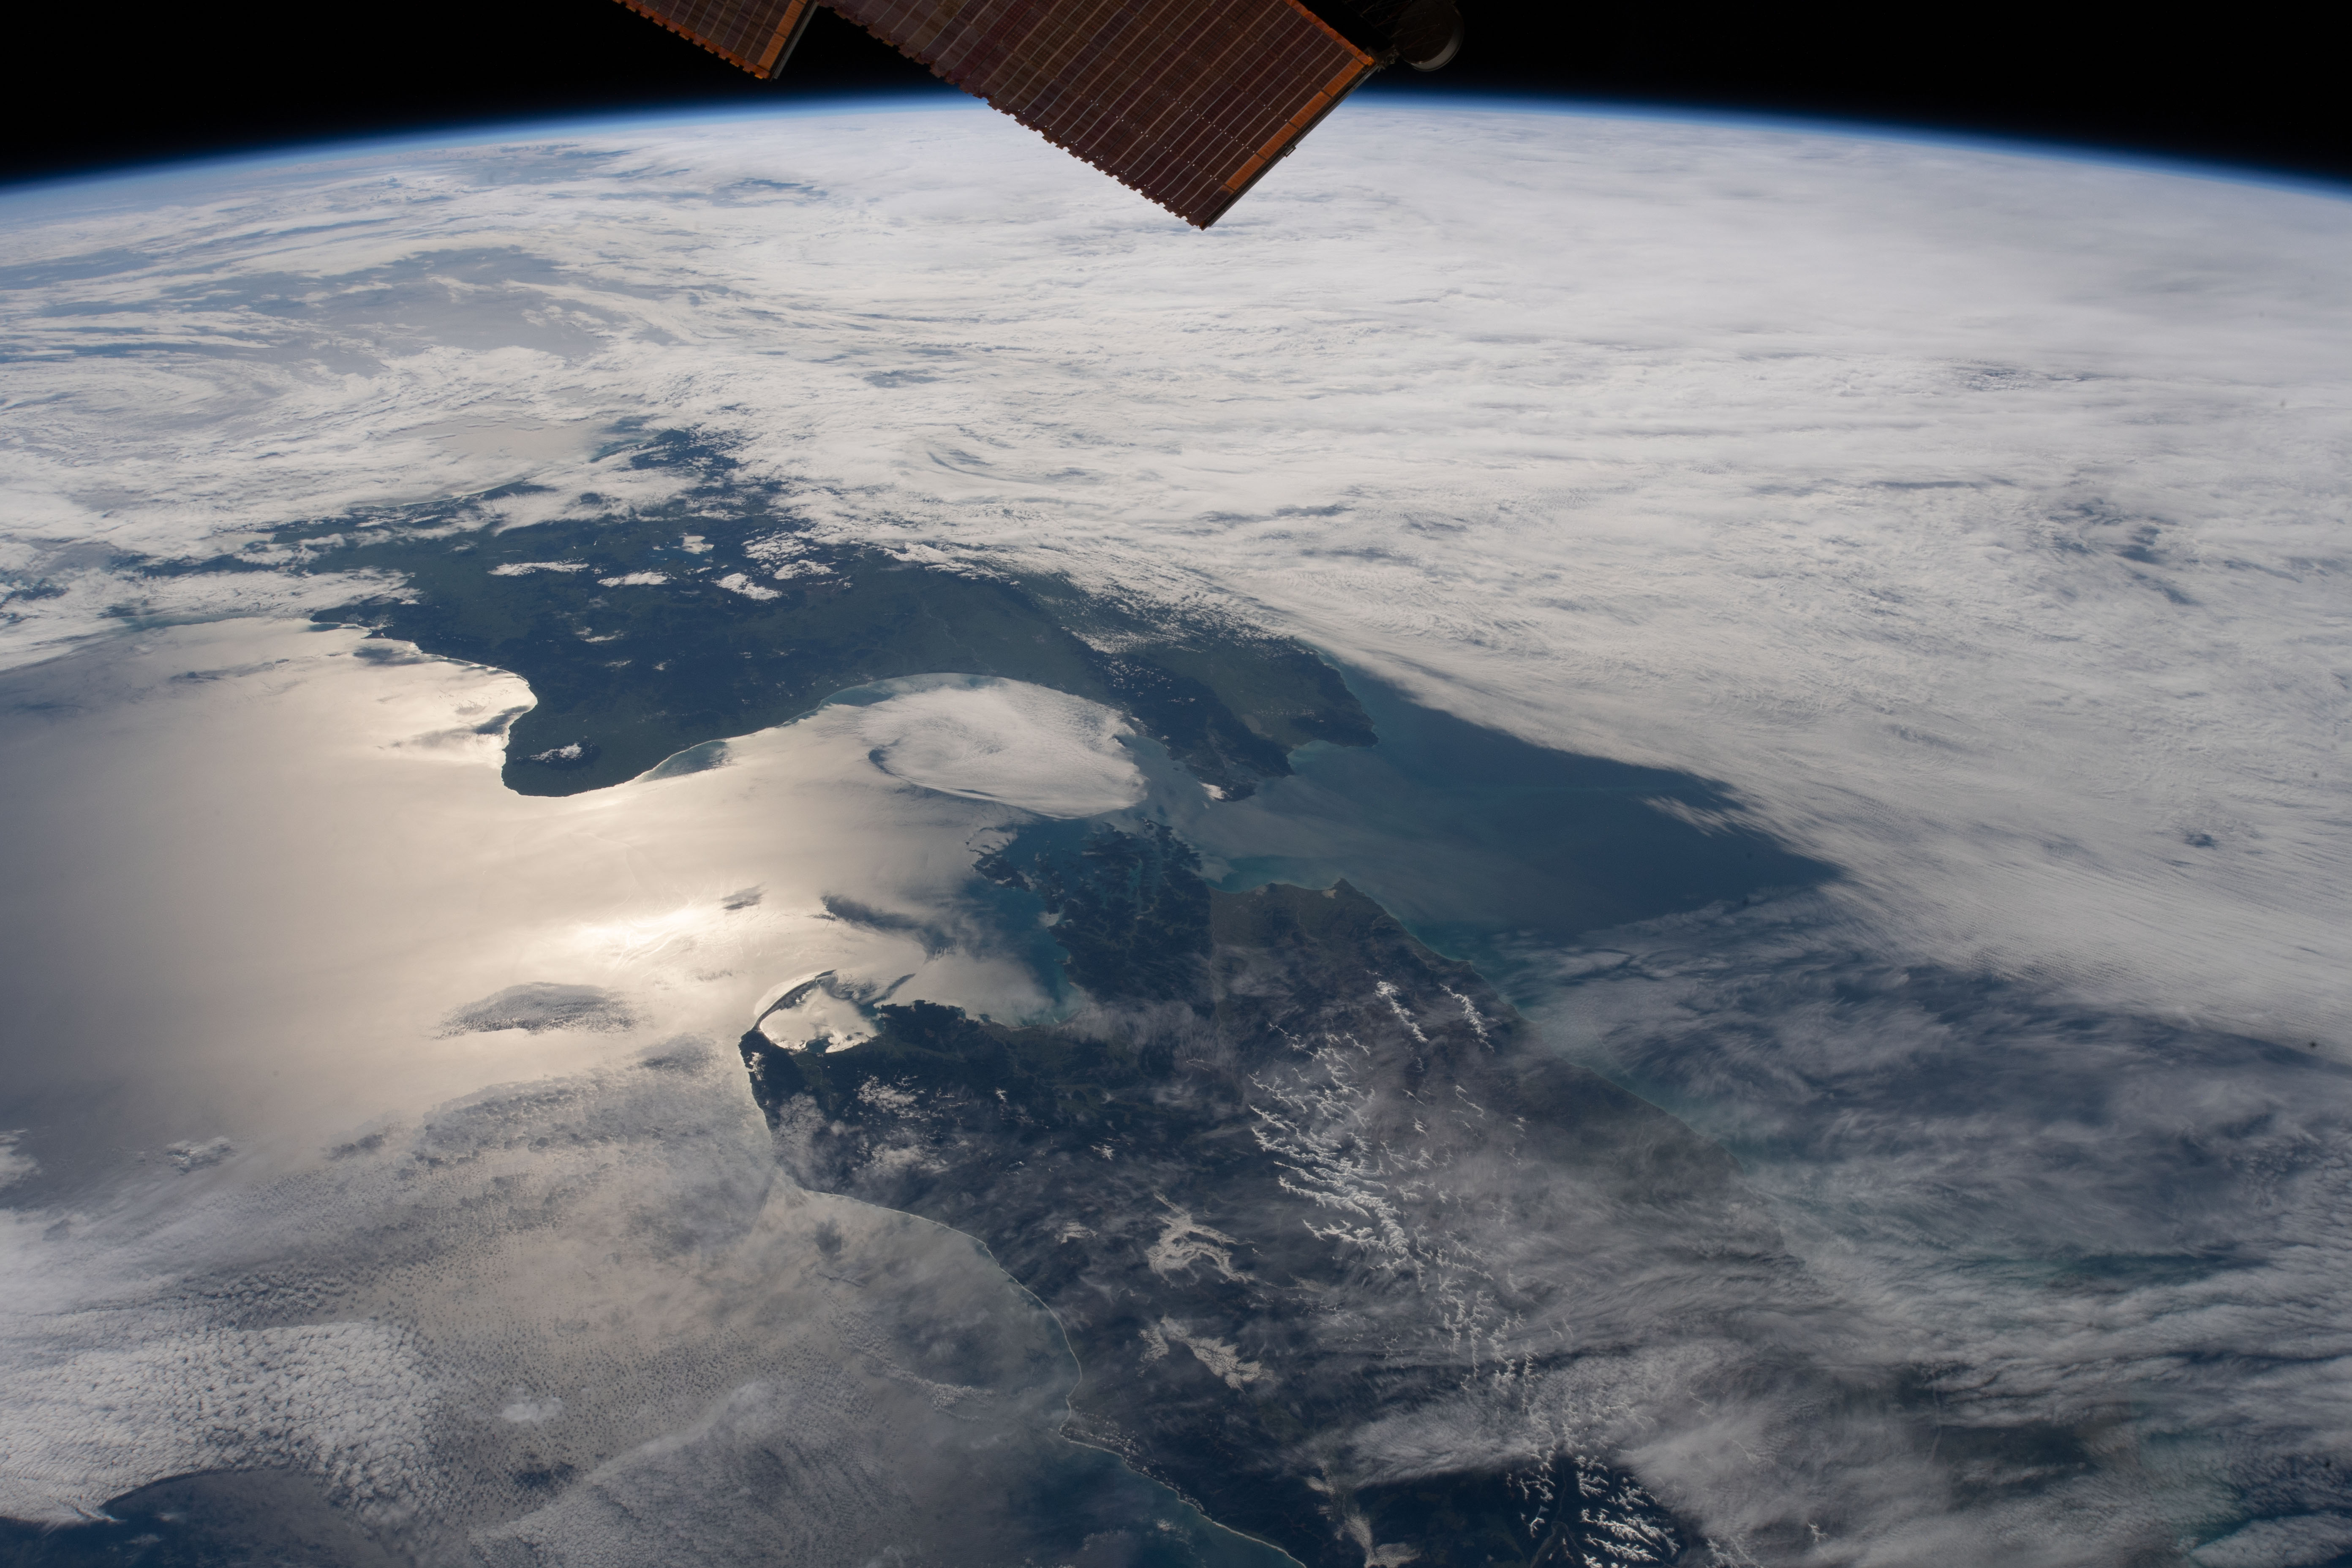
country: NEW ZEALAND-NI
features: COOK STRAIT, WELLINGTON, TASMAN BAY, WHANGANUI
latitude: -41.1
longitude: 174.6
